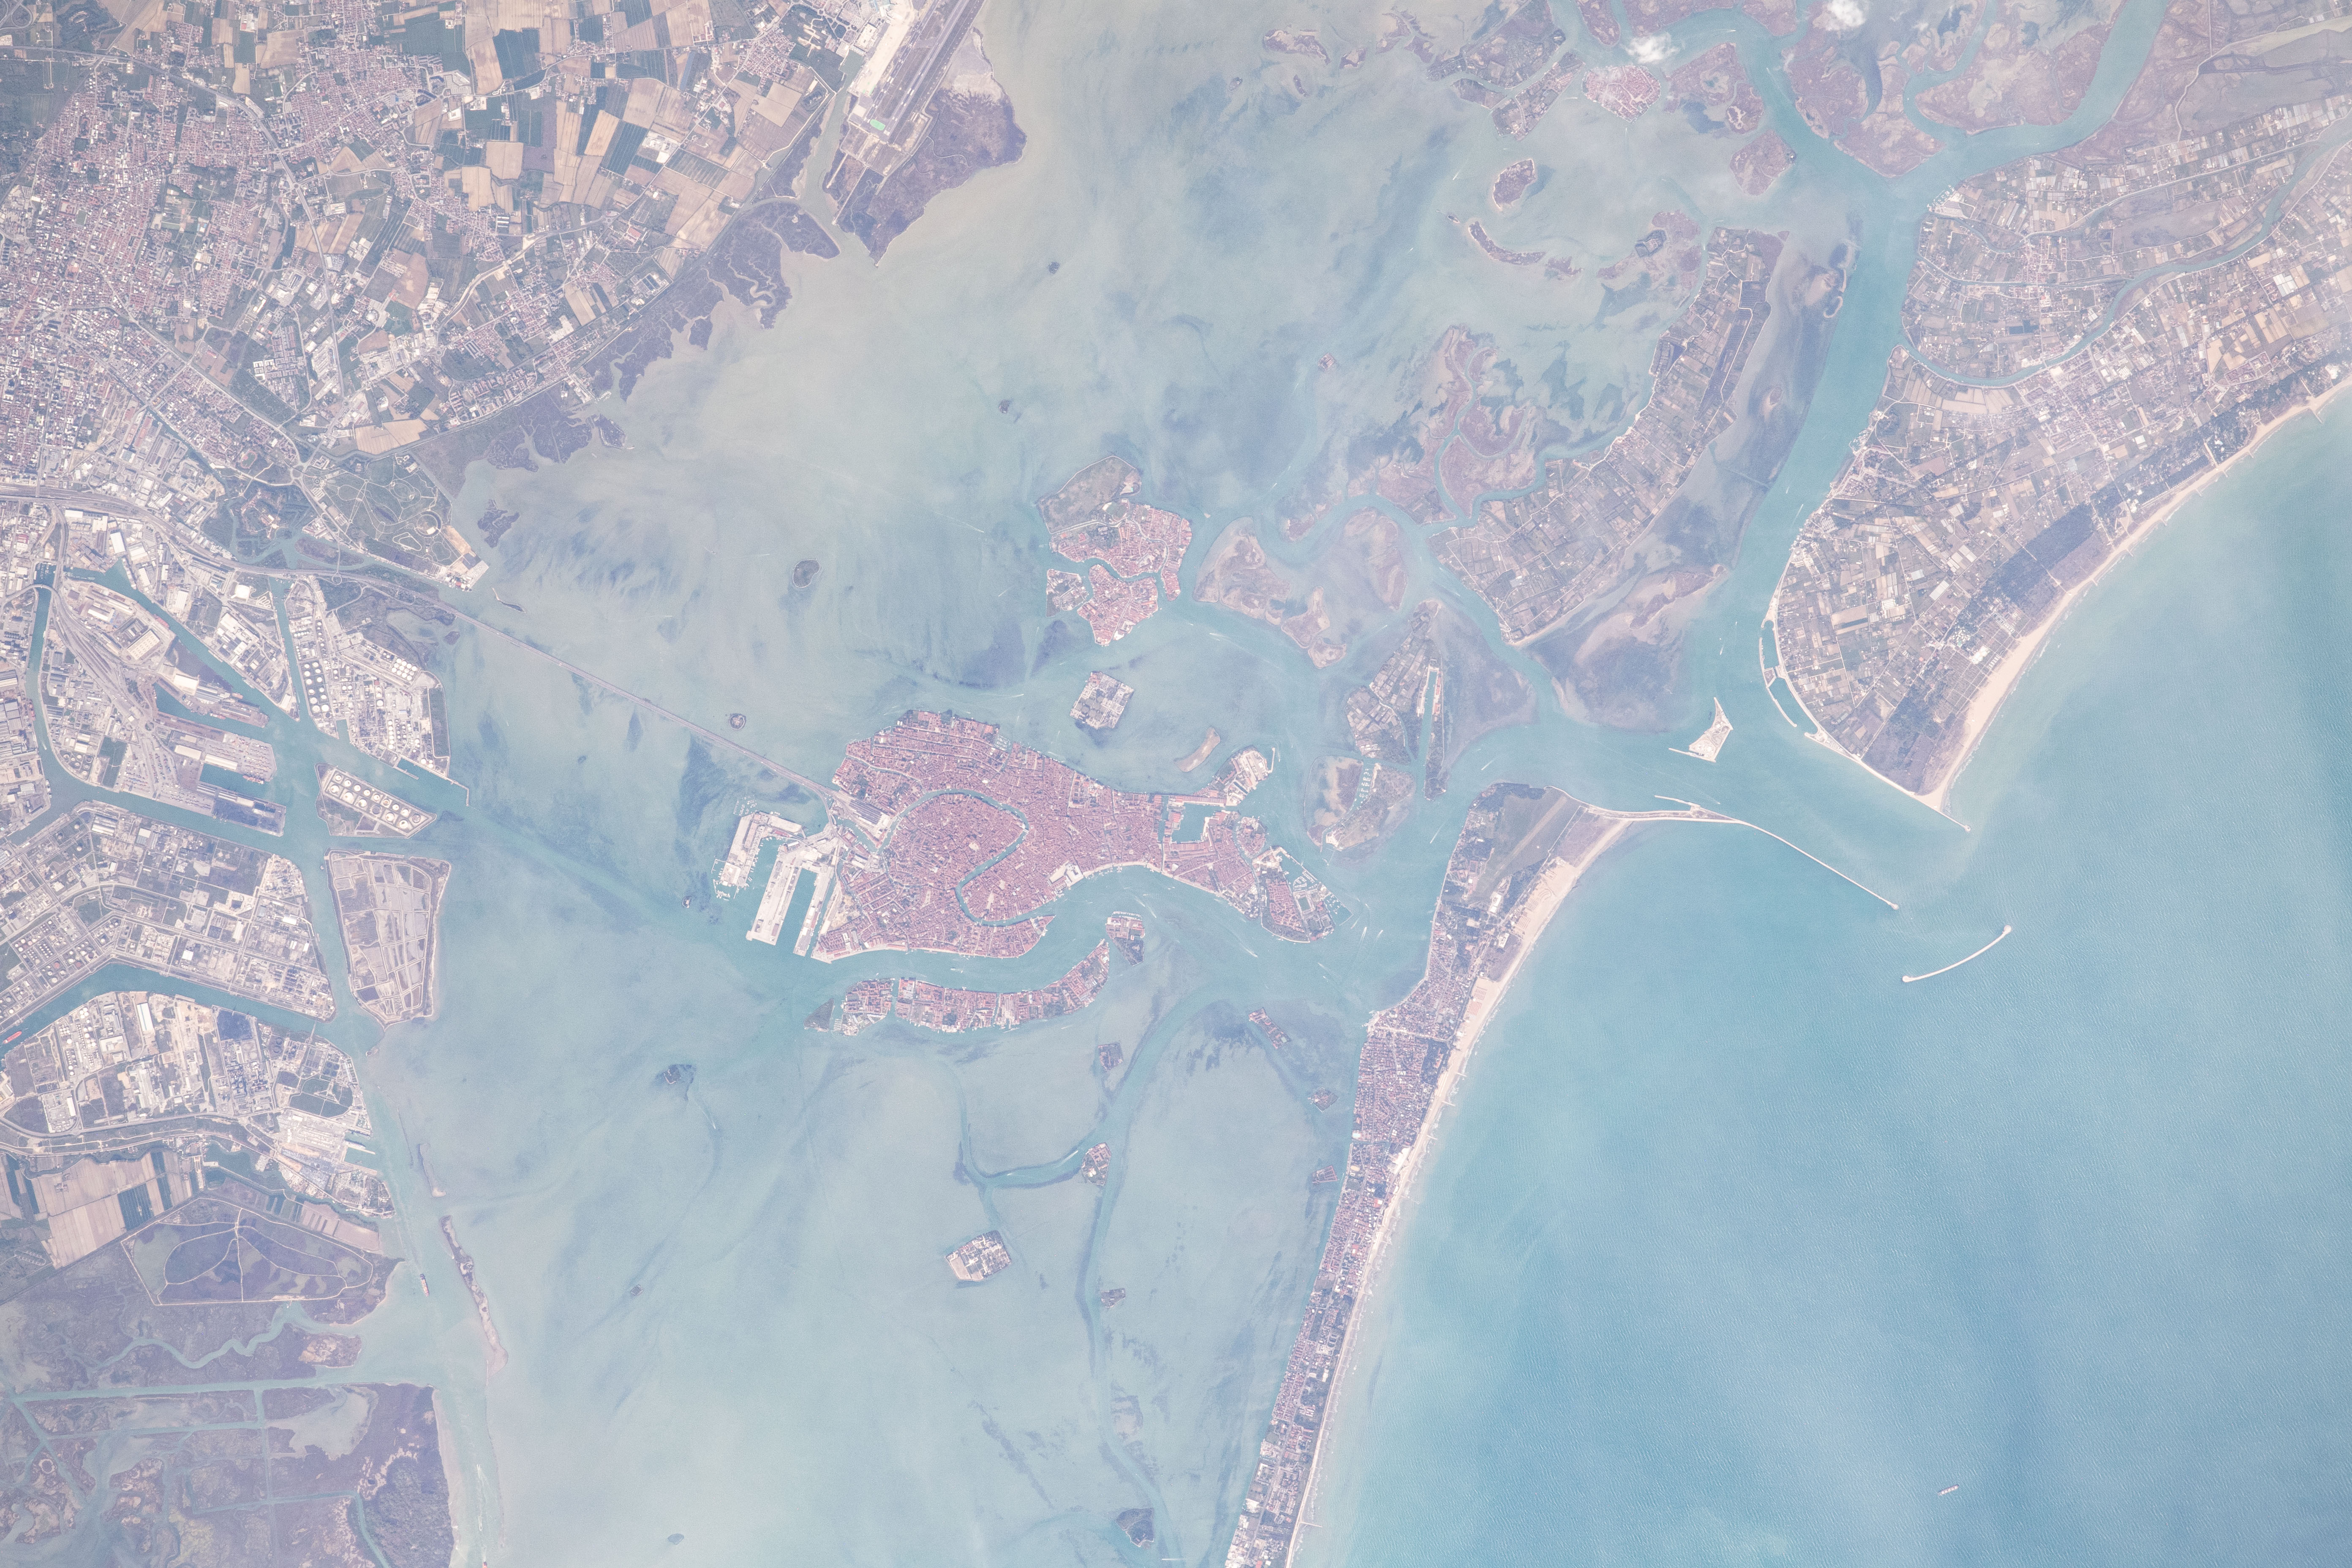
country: ITALY
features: CANAL, AGRICULTURE, VENICE, ISLAND, LAGOON, ADRIATIC SEA
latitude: 45.4
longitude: 12.4
